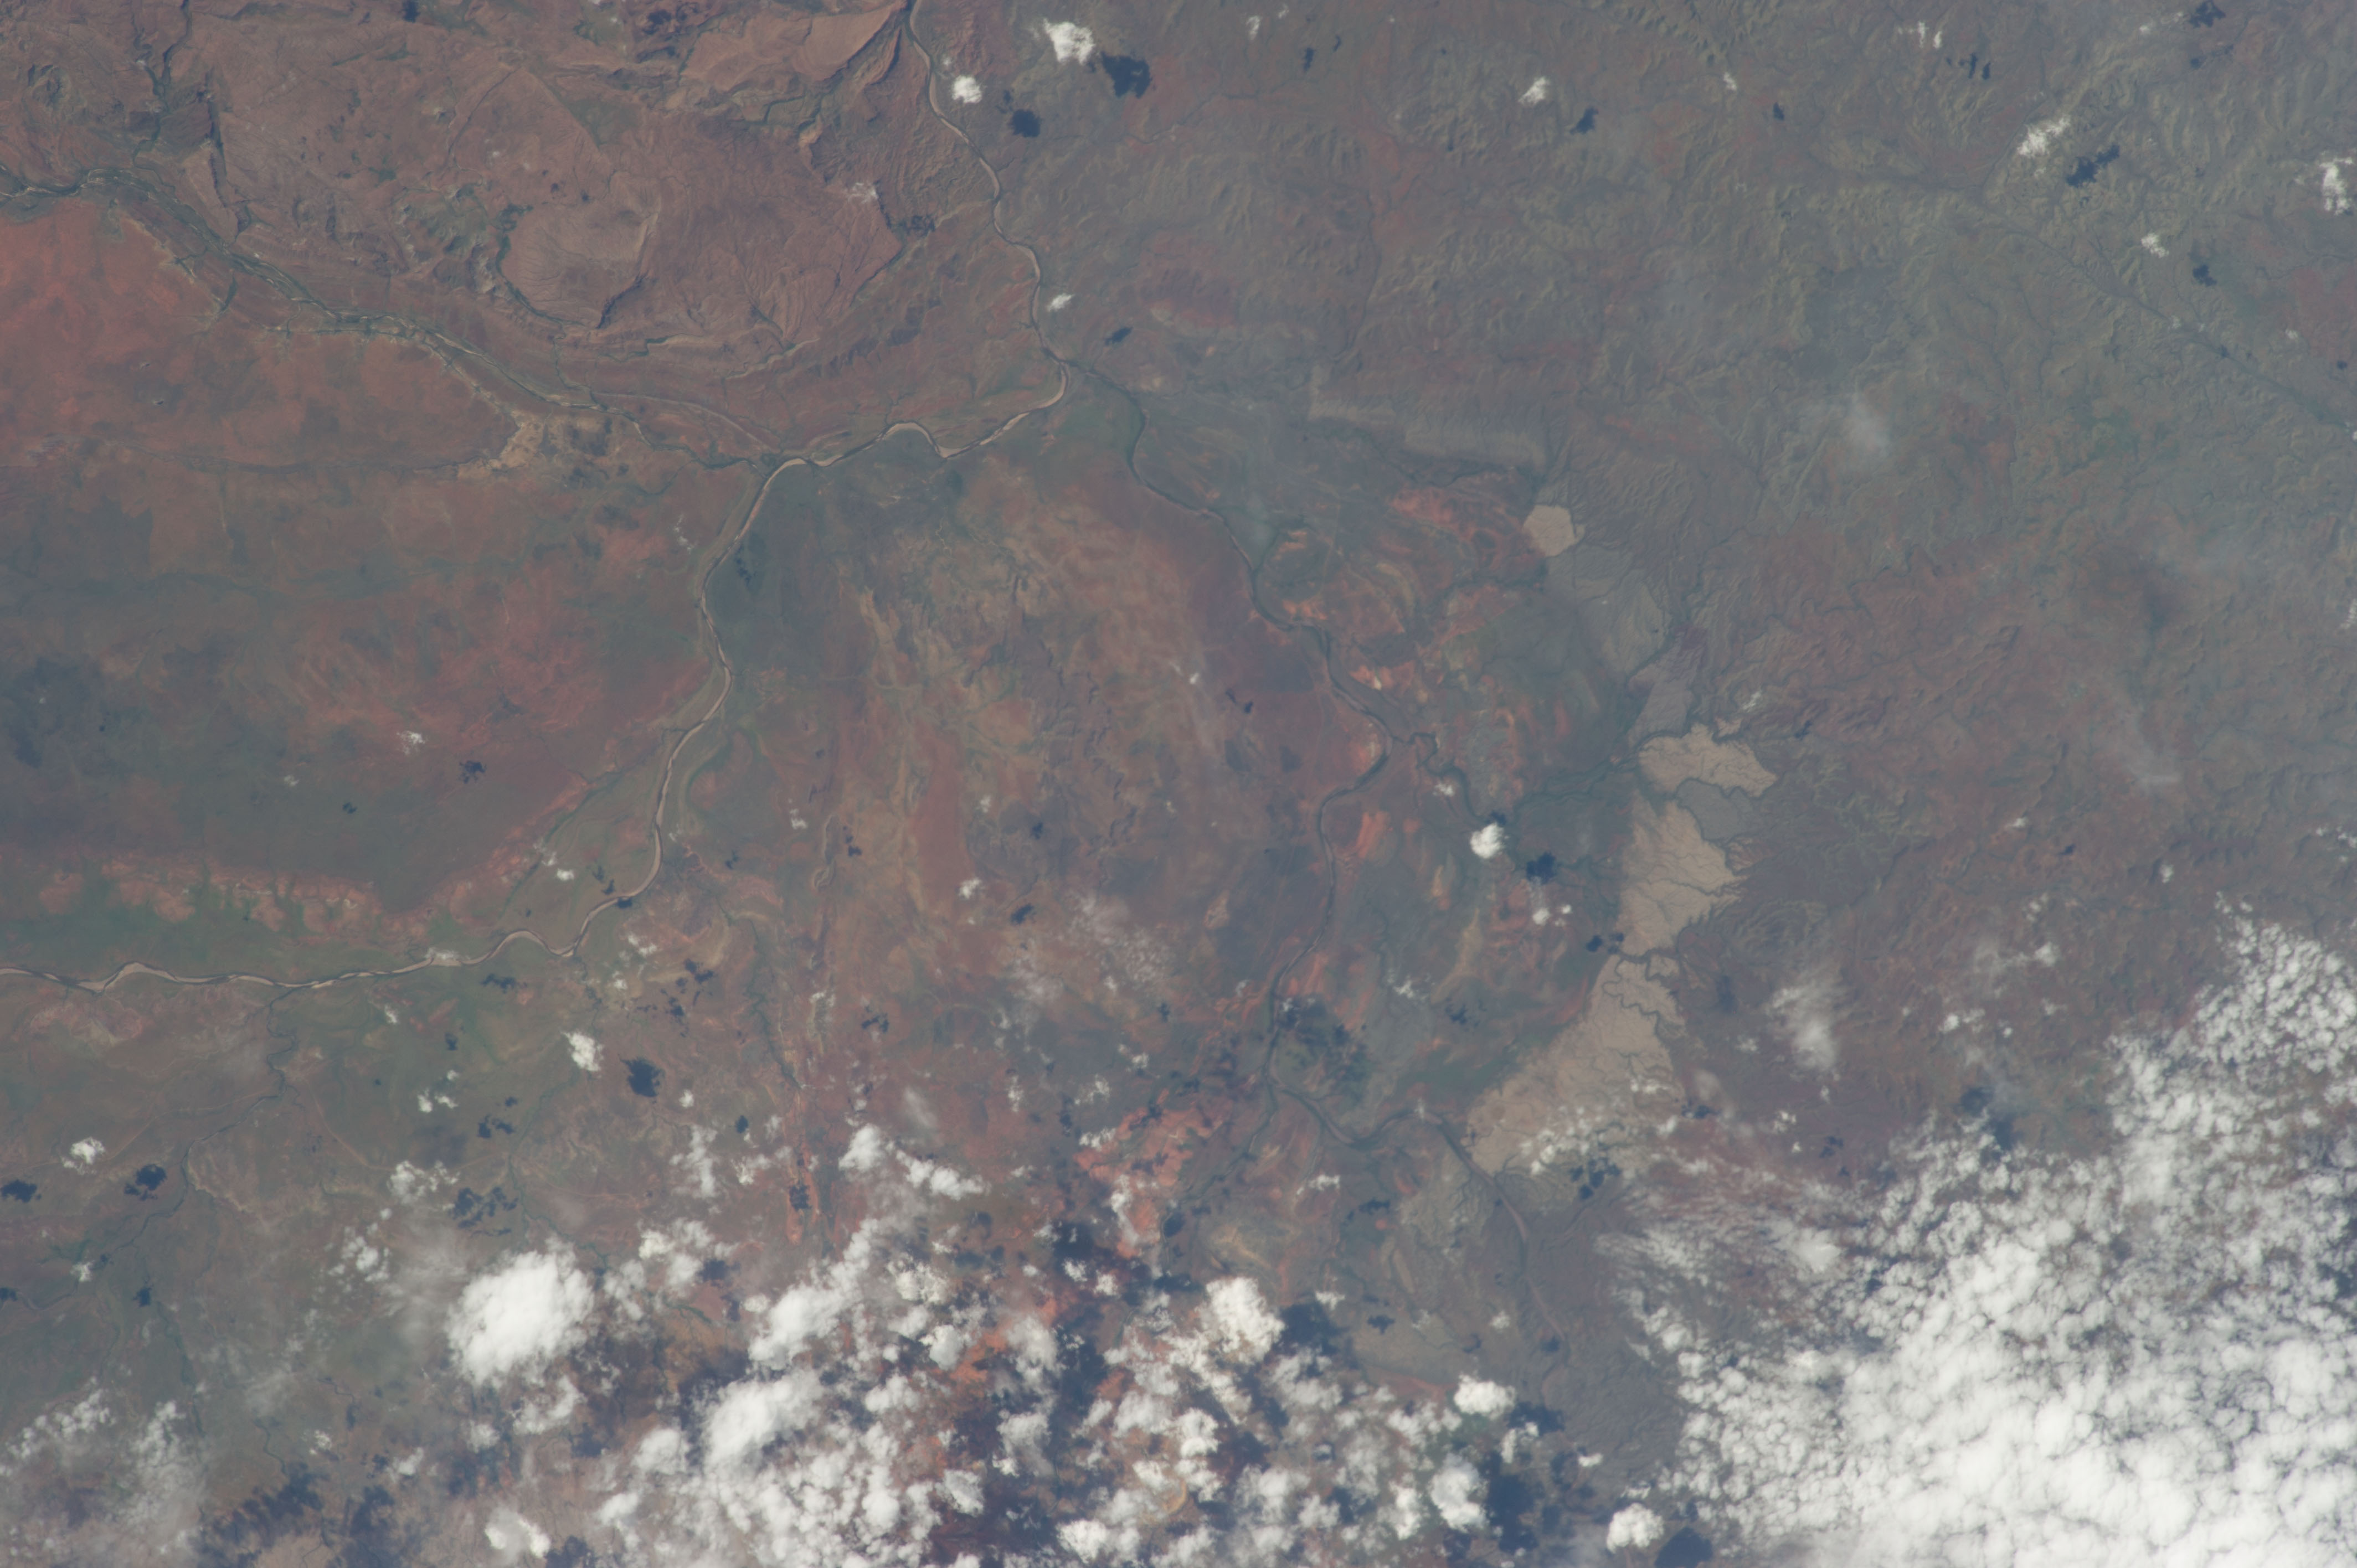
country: AUSTRALIA-WA
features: ORD RIVER VALLEY, OSMOND CREEK, NEGRI RIVER, HILLS, DRAINAGE, RAVINES
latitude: -17.1
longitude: 129.0
